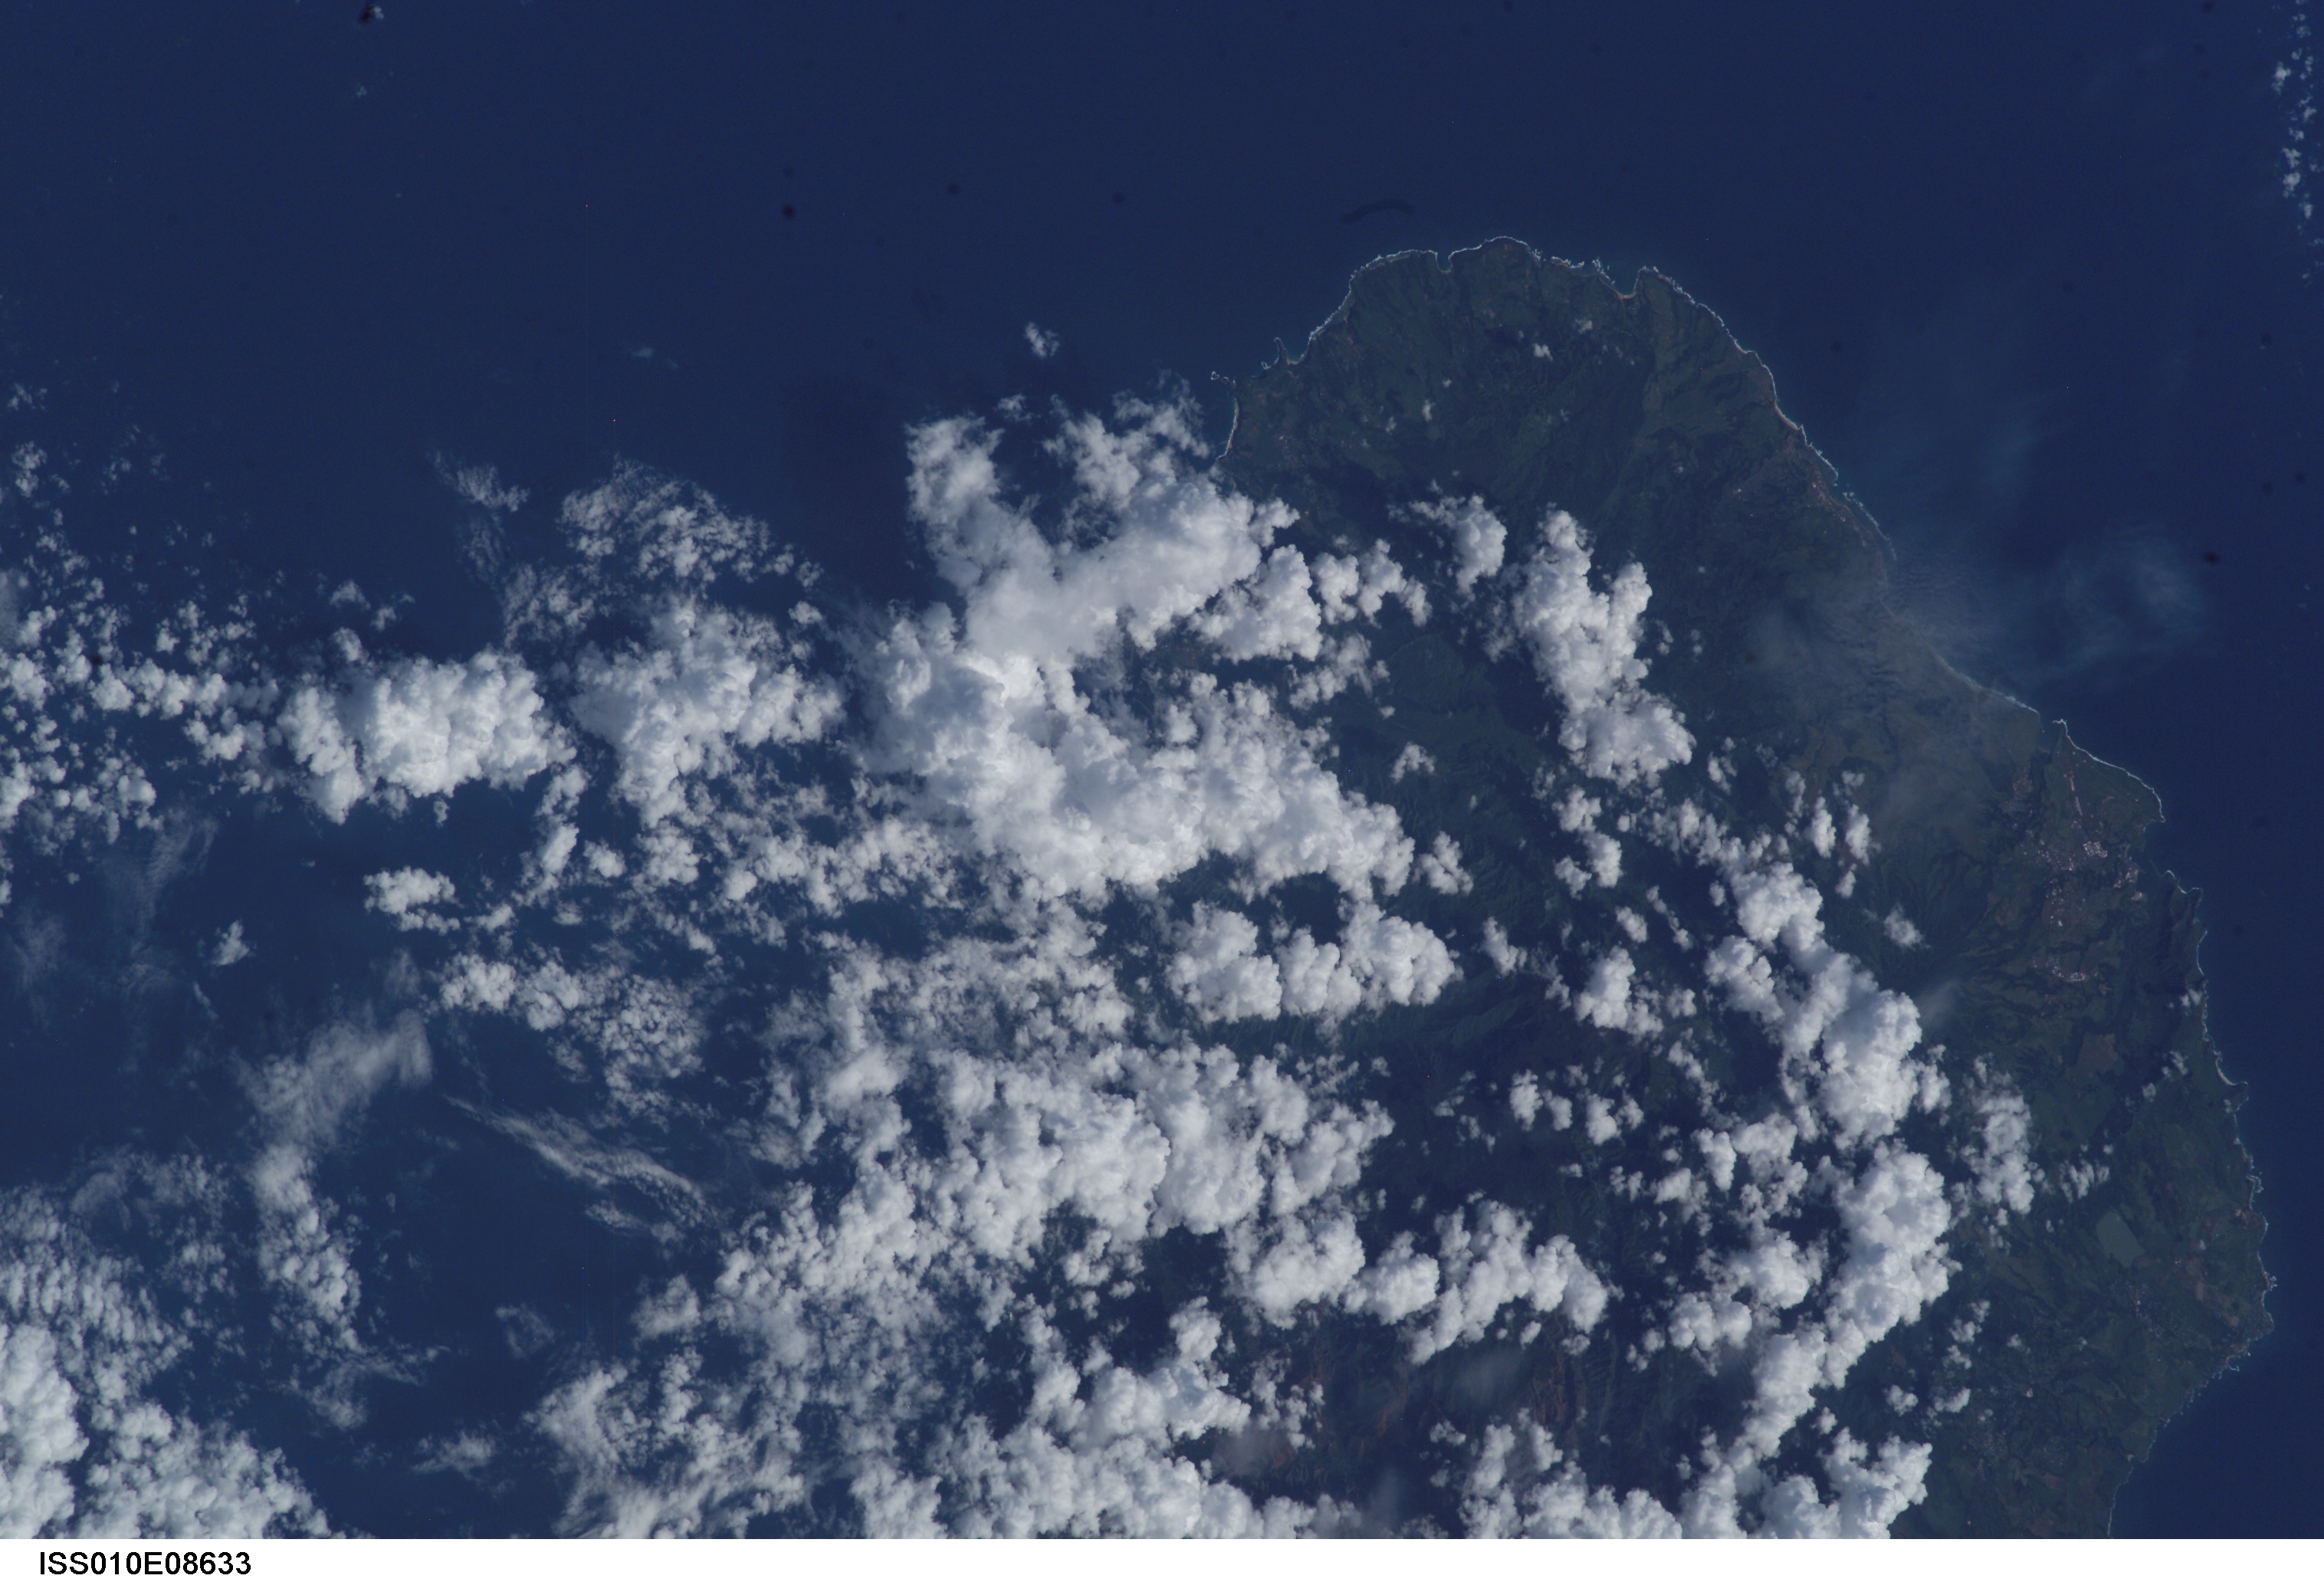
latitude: 22.0
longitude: -159.5
